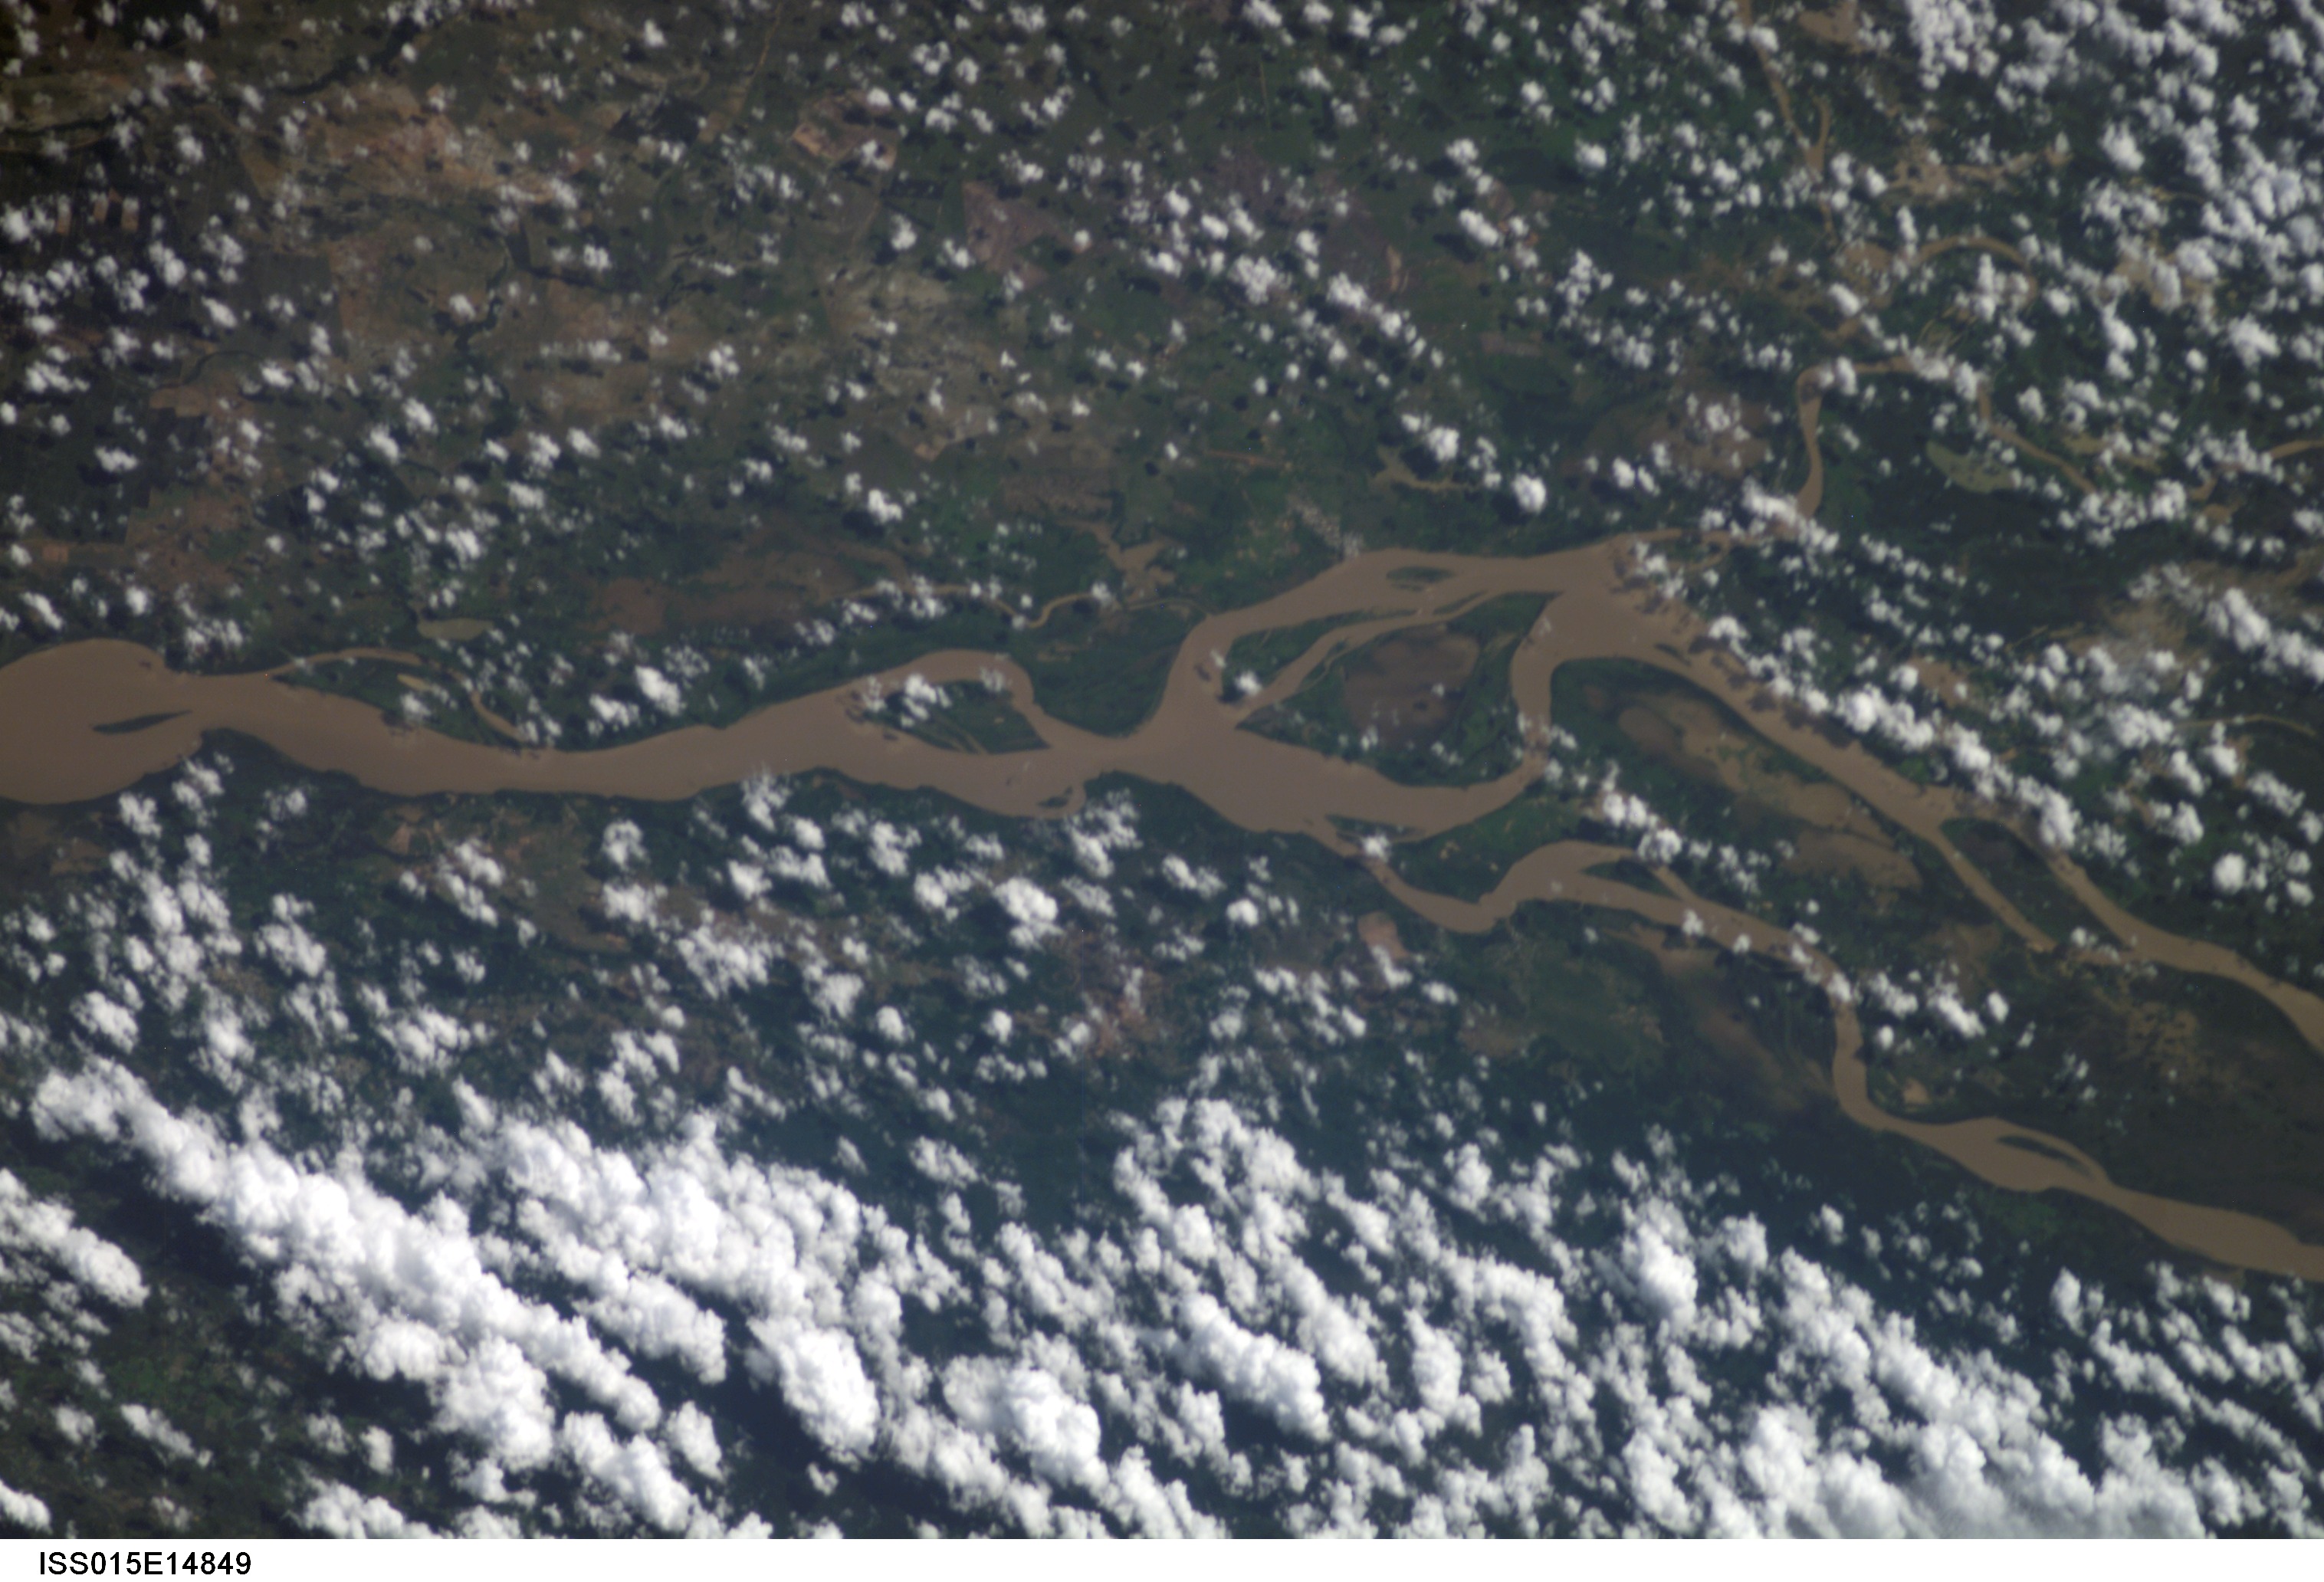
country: VENEZUELA
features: ORINOCO RIVER, BARRANCAS
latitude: 8.5
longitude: -62.5
